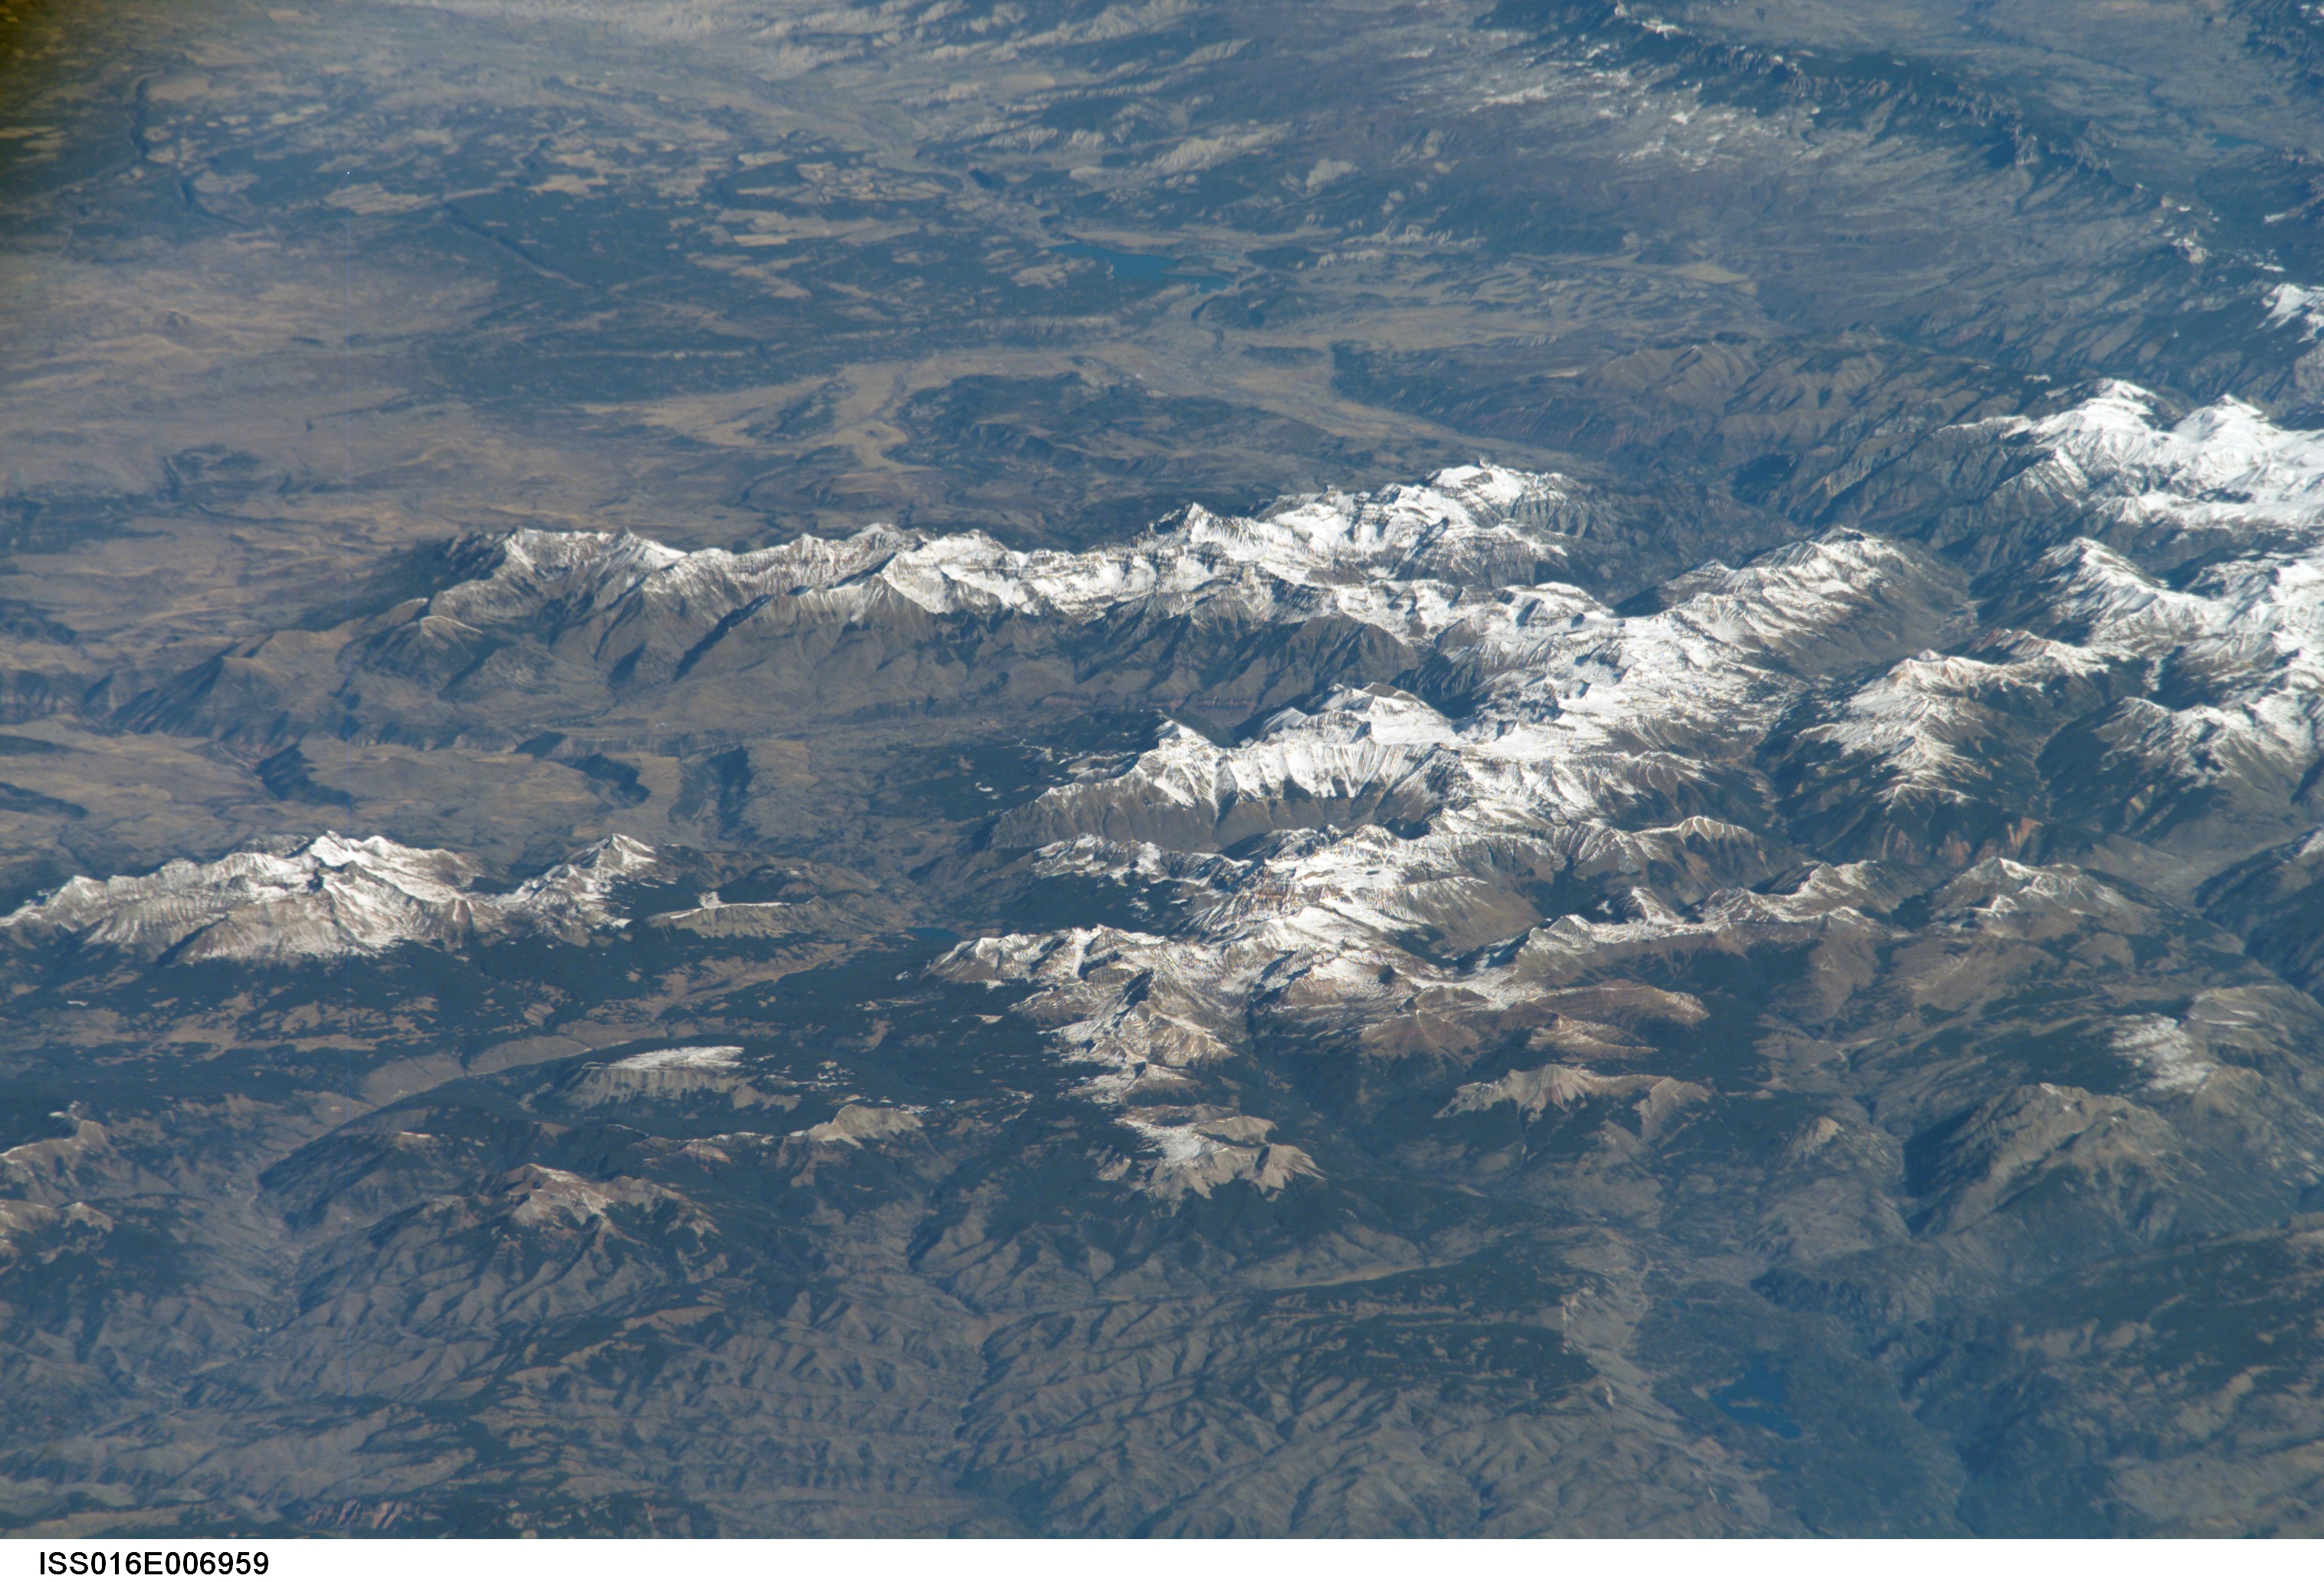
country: USA-COLORADO
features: PAN-SAN MIGUEL MTS., TELLURIDE
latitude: 38.0
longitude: -107.8
